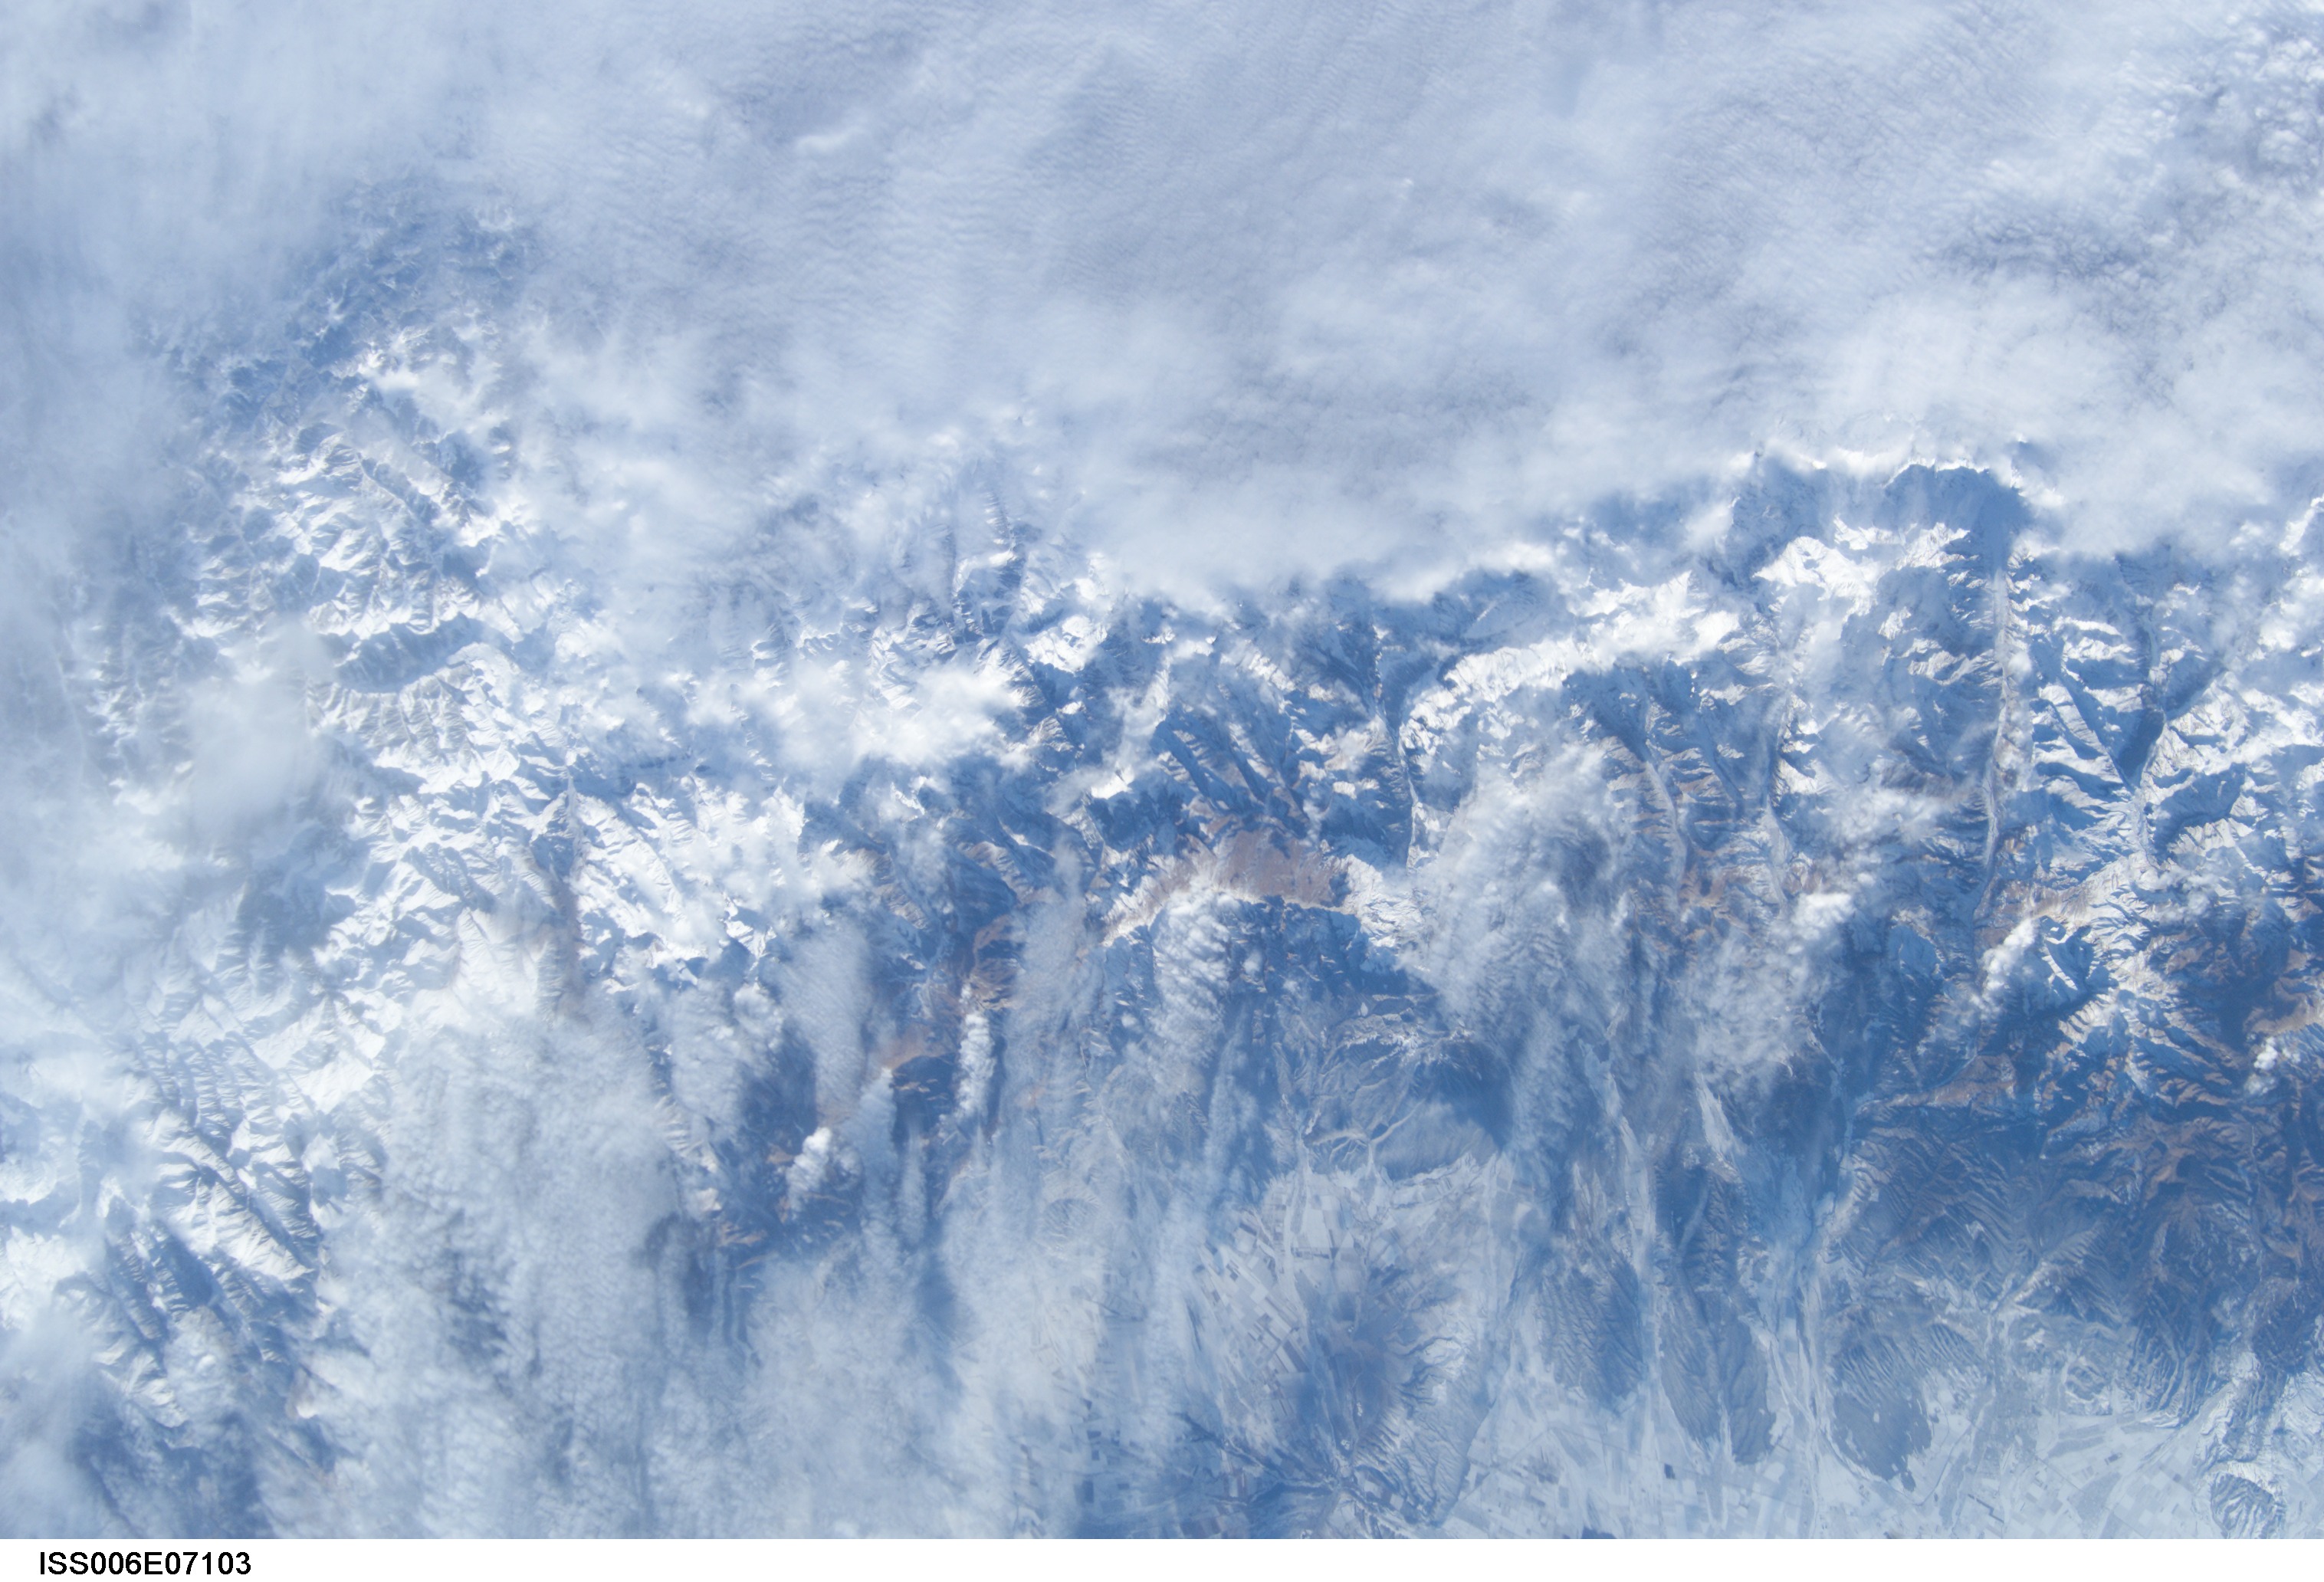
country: RUSSIAN FEDERATION
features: CAUCASUS MOUNTAINS, SNOW
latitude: 43.0
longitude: 44.0
